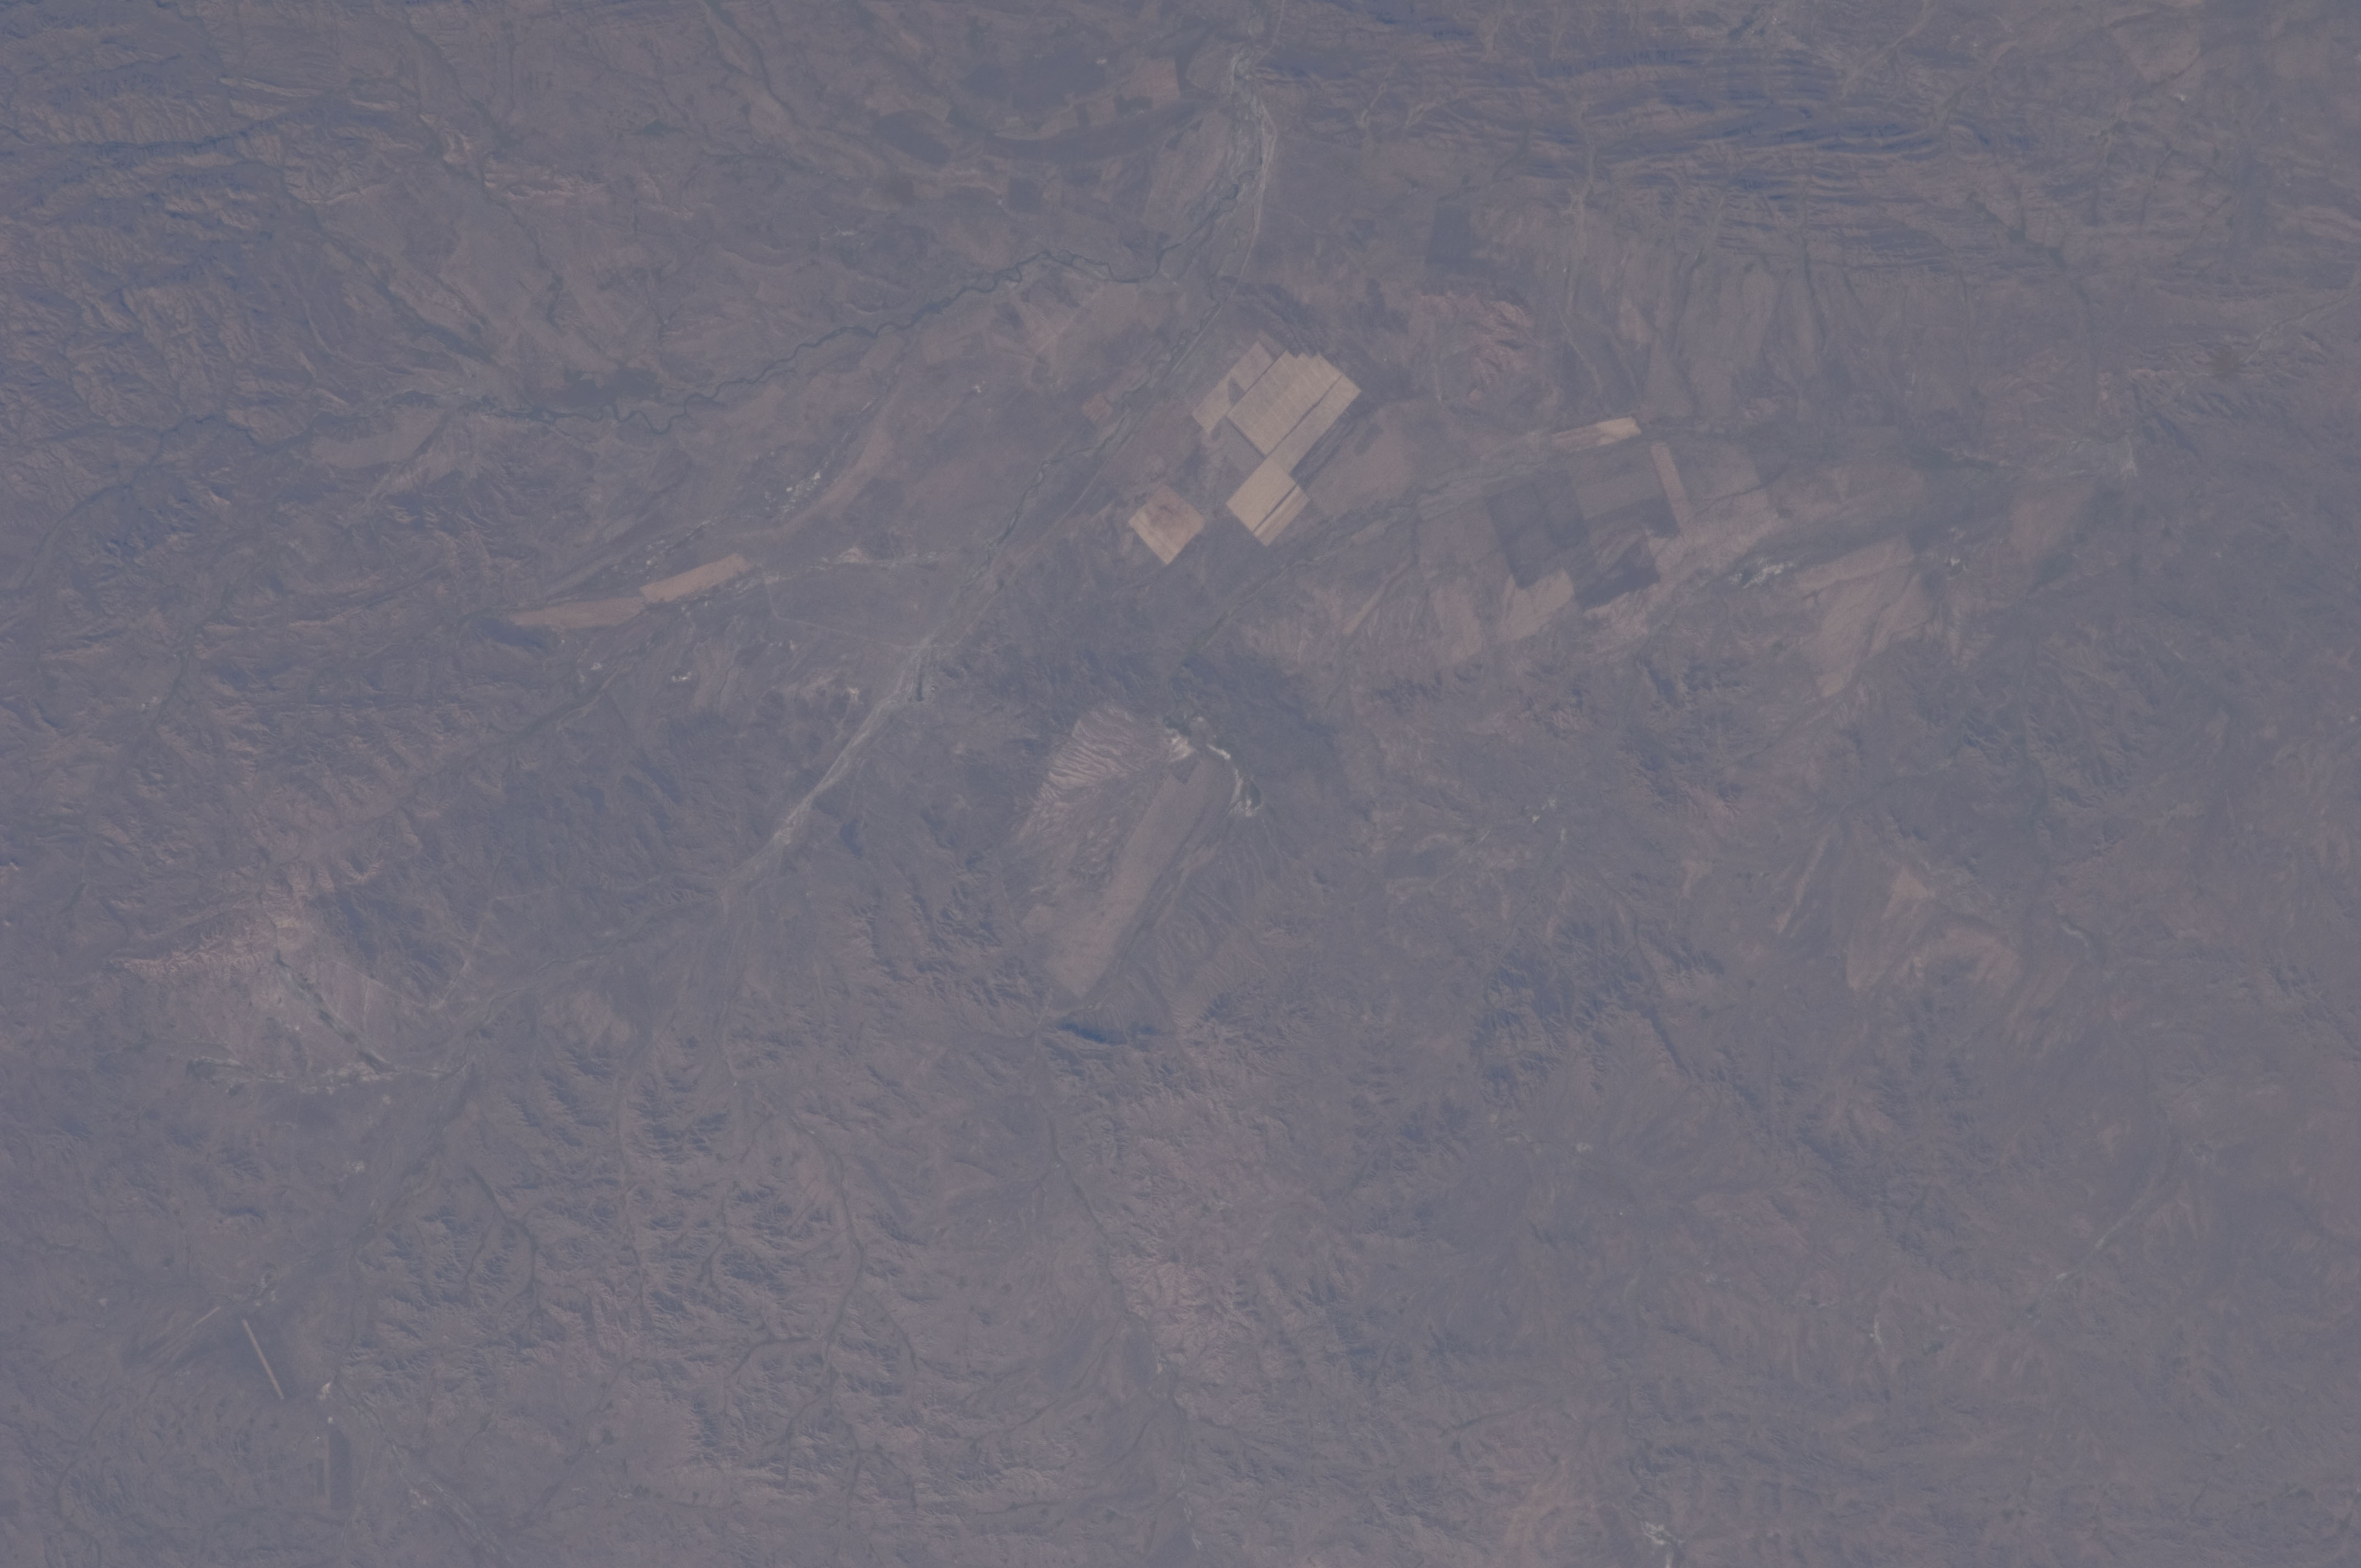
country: KAZAKHSTAN
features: BIGACH IMPACT CRATER, AGR., RIVER
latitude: 48.5
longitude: 82.1
